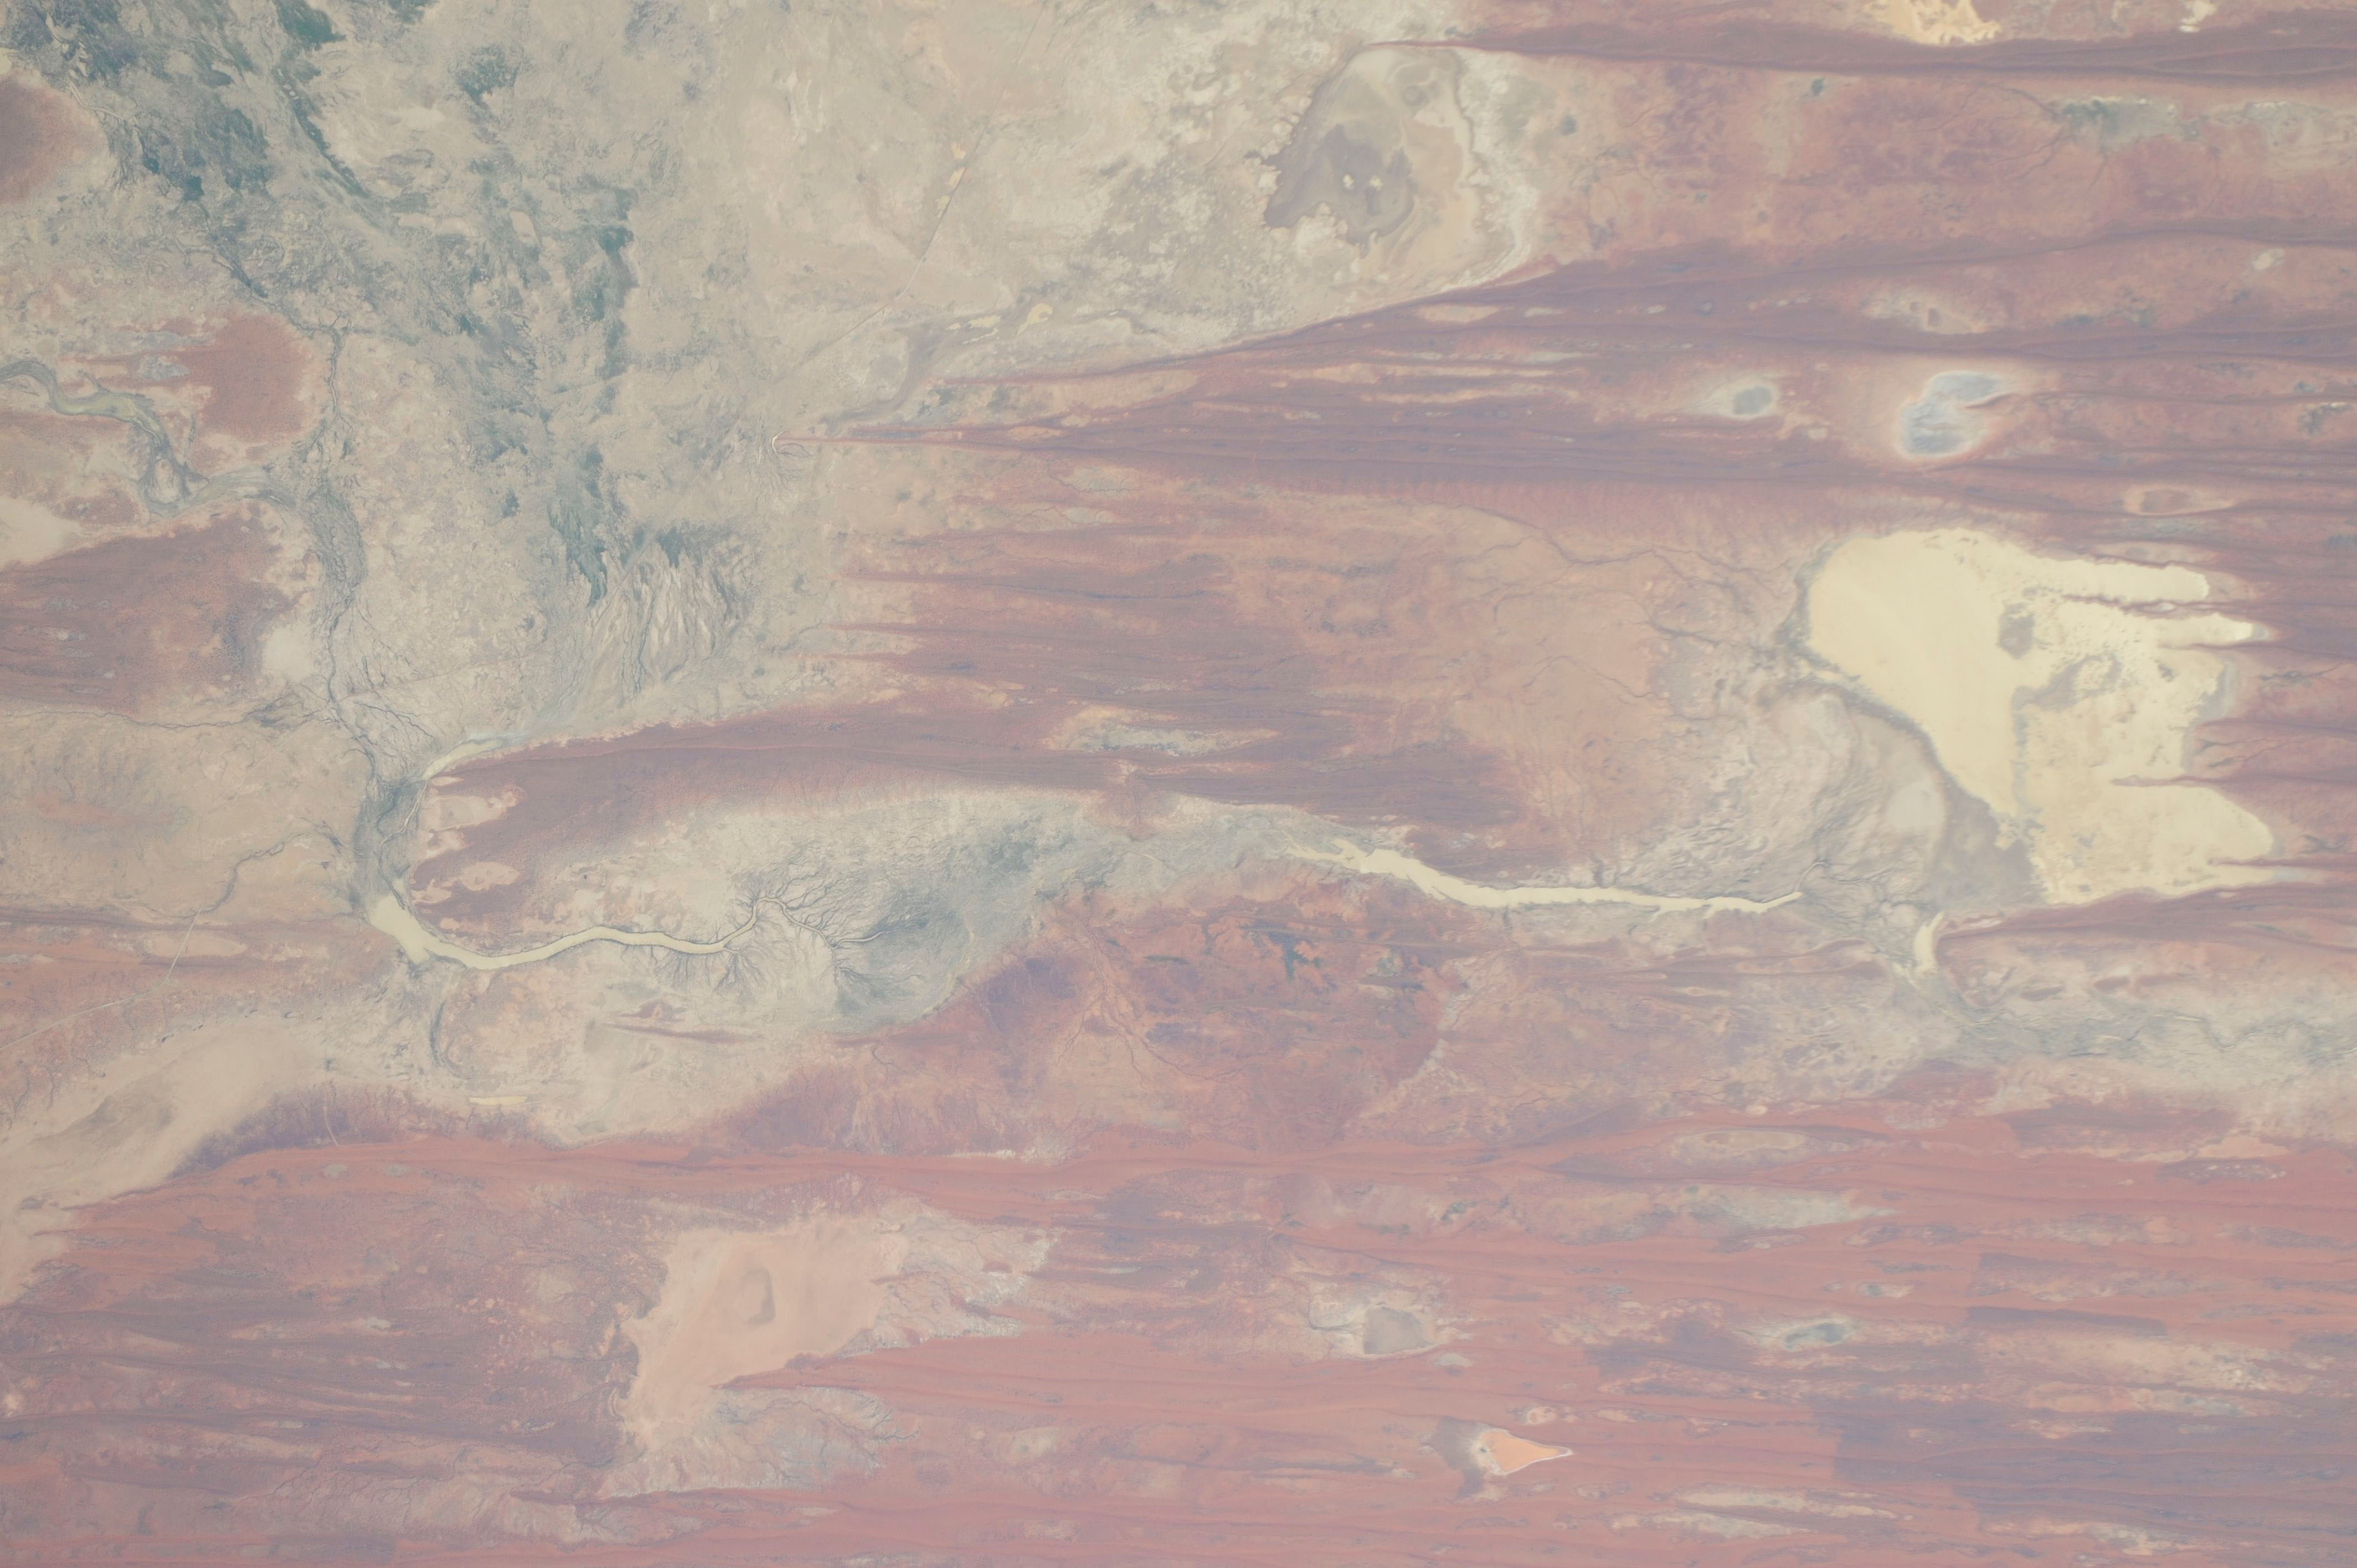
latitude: -24.0
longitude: 138.7
